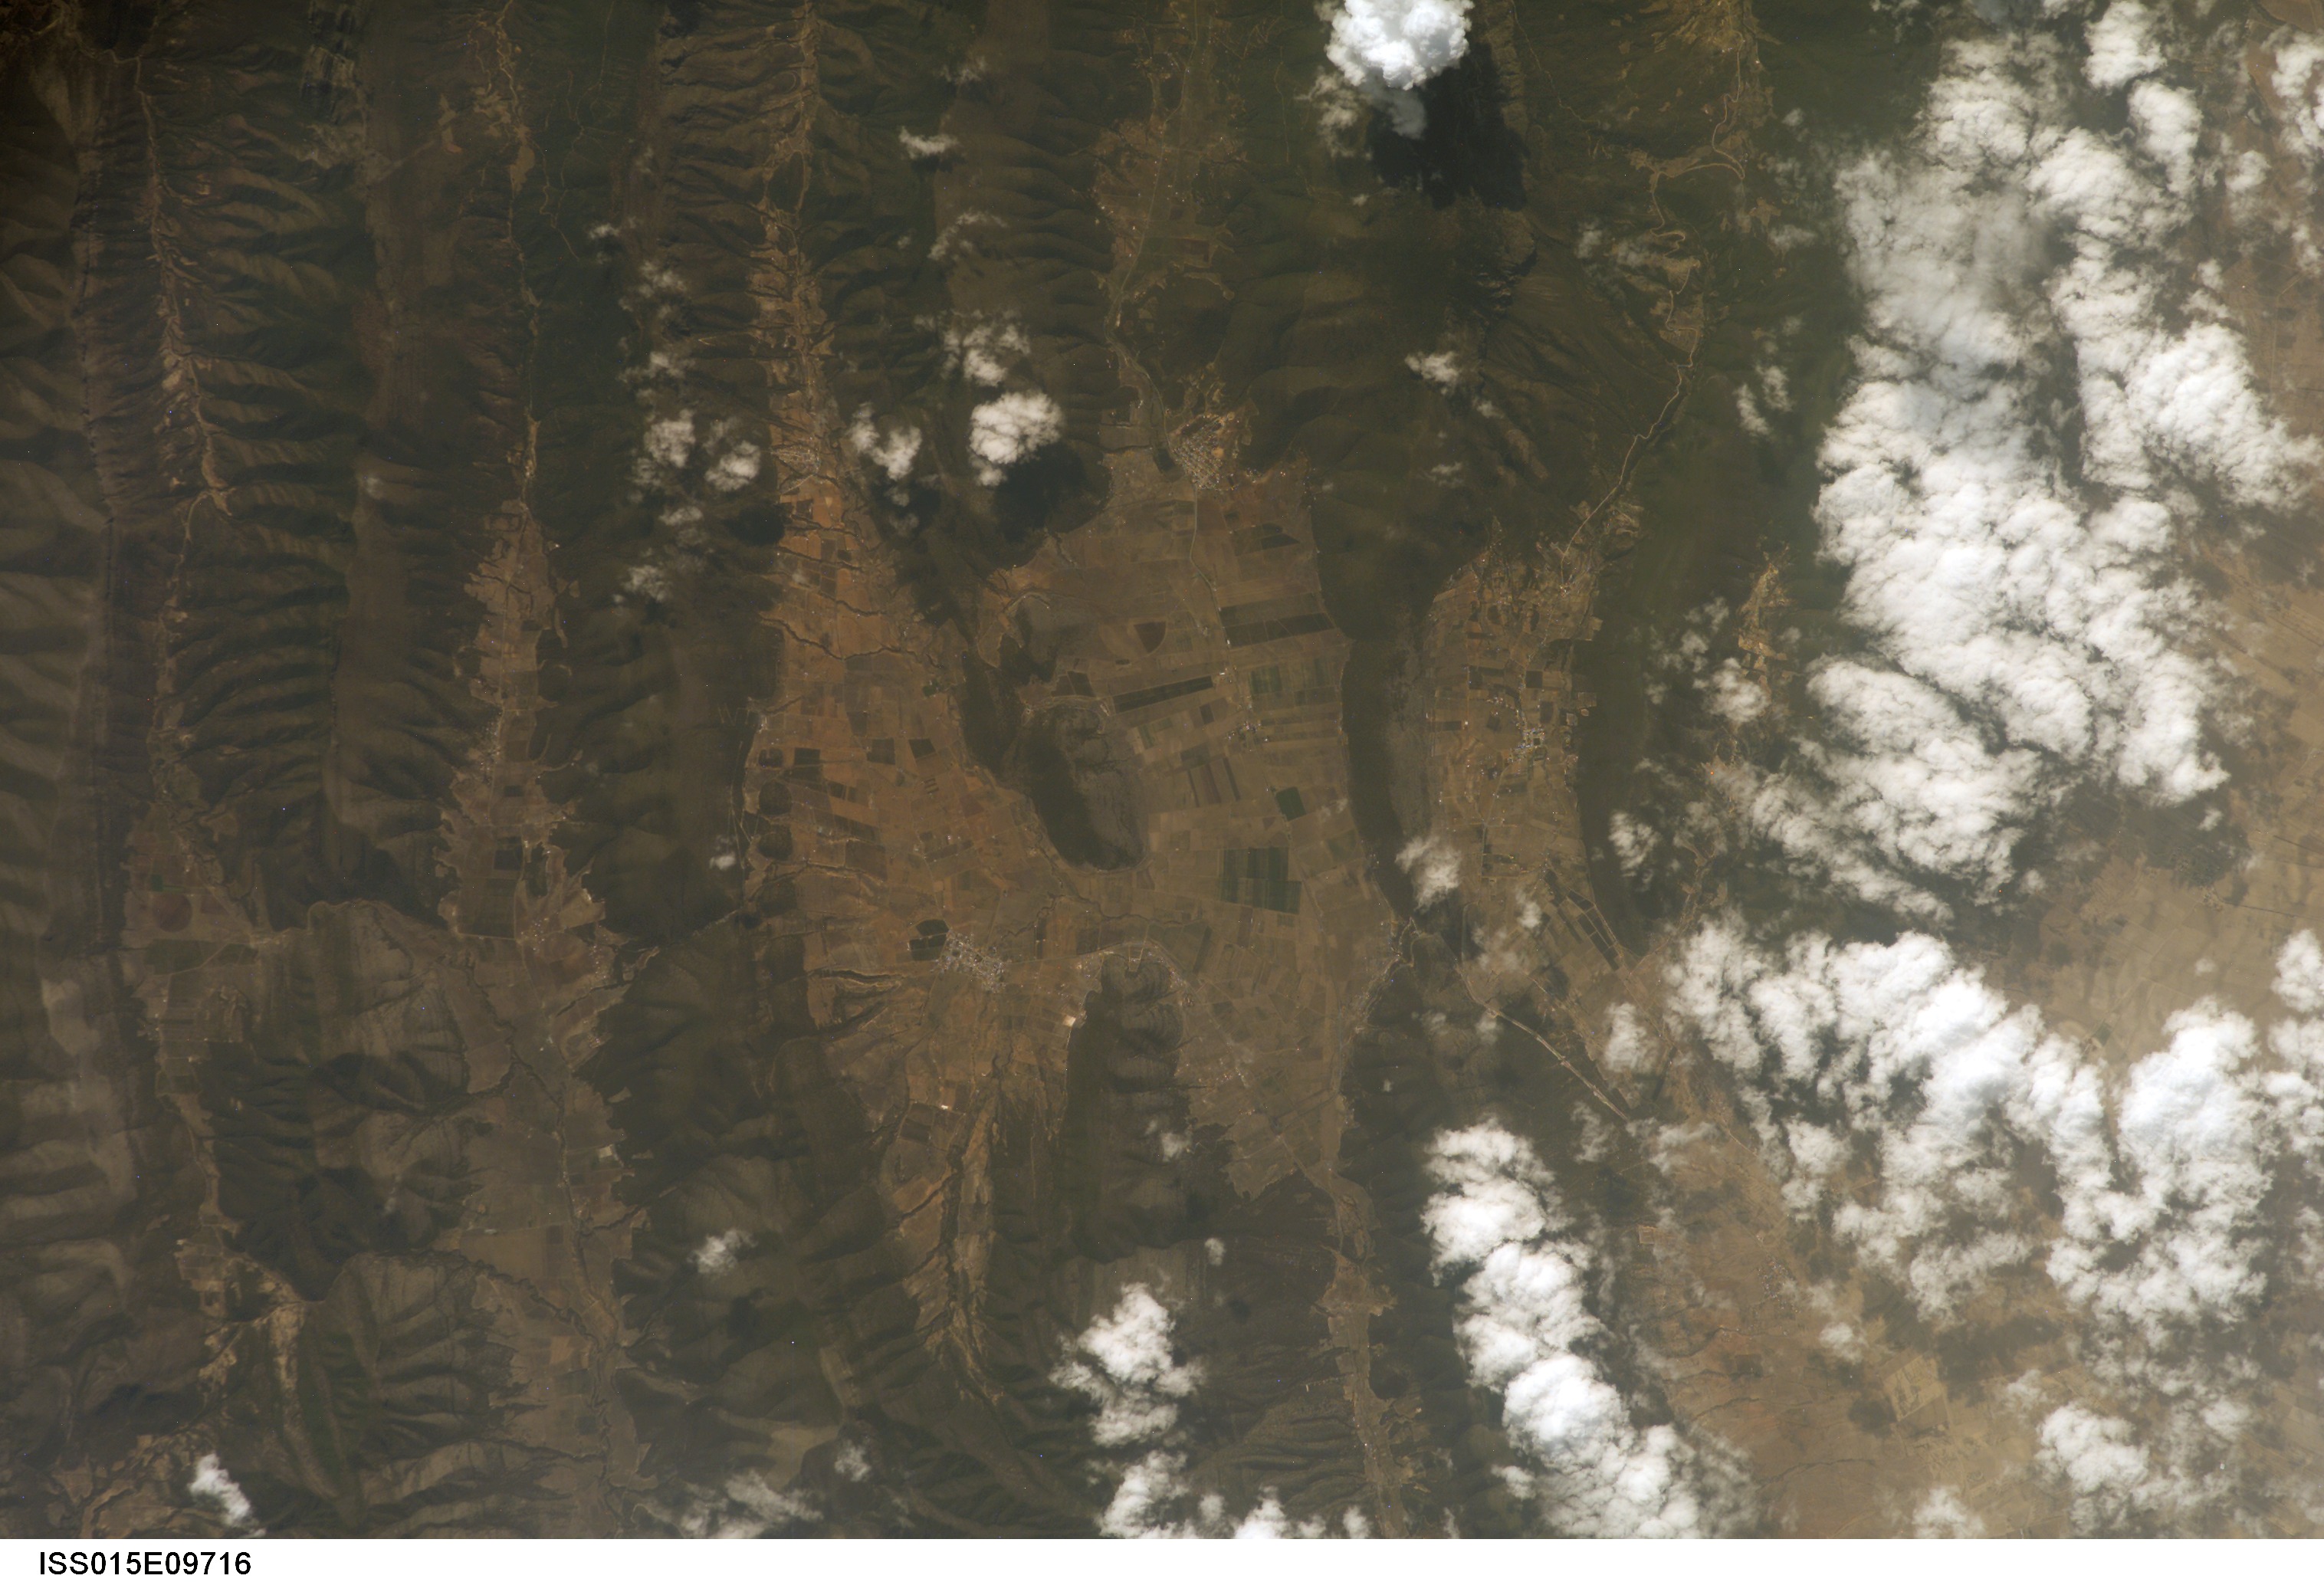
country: MEXICO
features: SIERRA MADRE ORIENTAL
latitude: 25.4
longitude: -100.8
